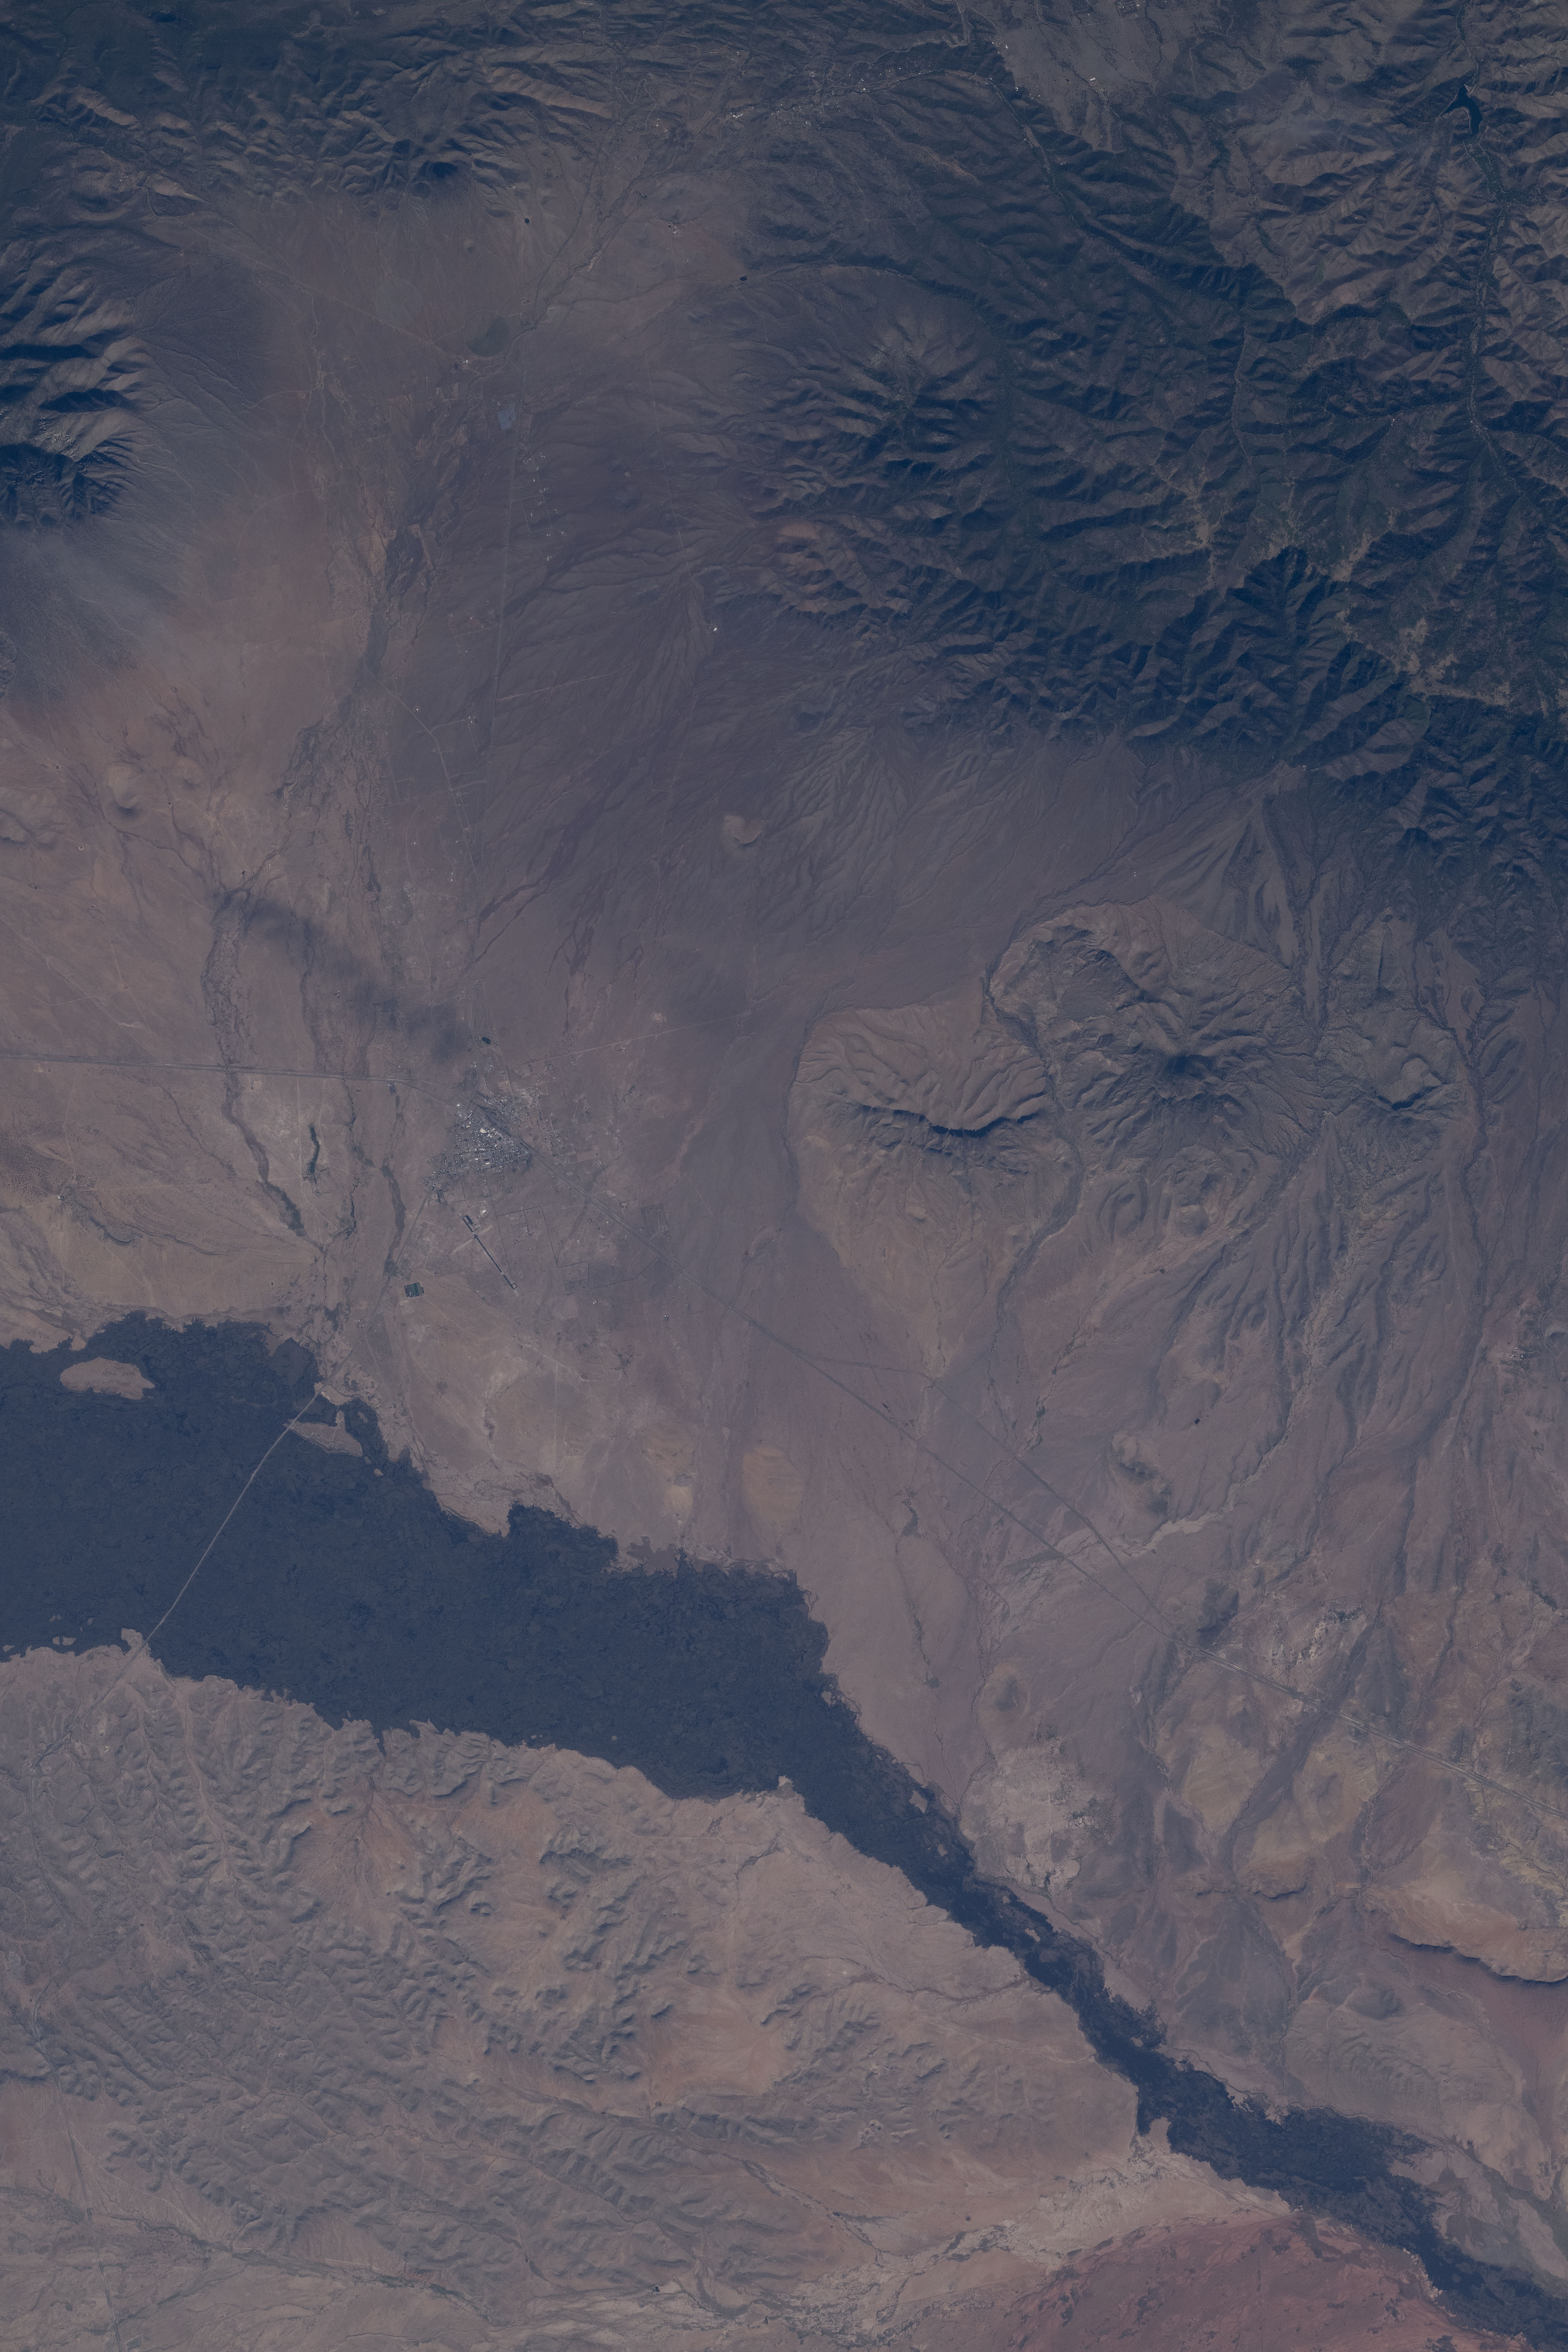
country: USA-NEW MEXICO
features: CARRIZOZO, CARRIZOZO VOLCANIC FIELD, CUB MOUNTAIN, WILDFIRE
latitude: 33.6
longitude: -105.9
